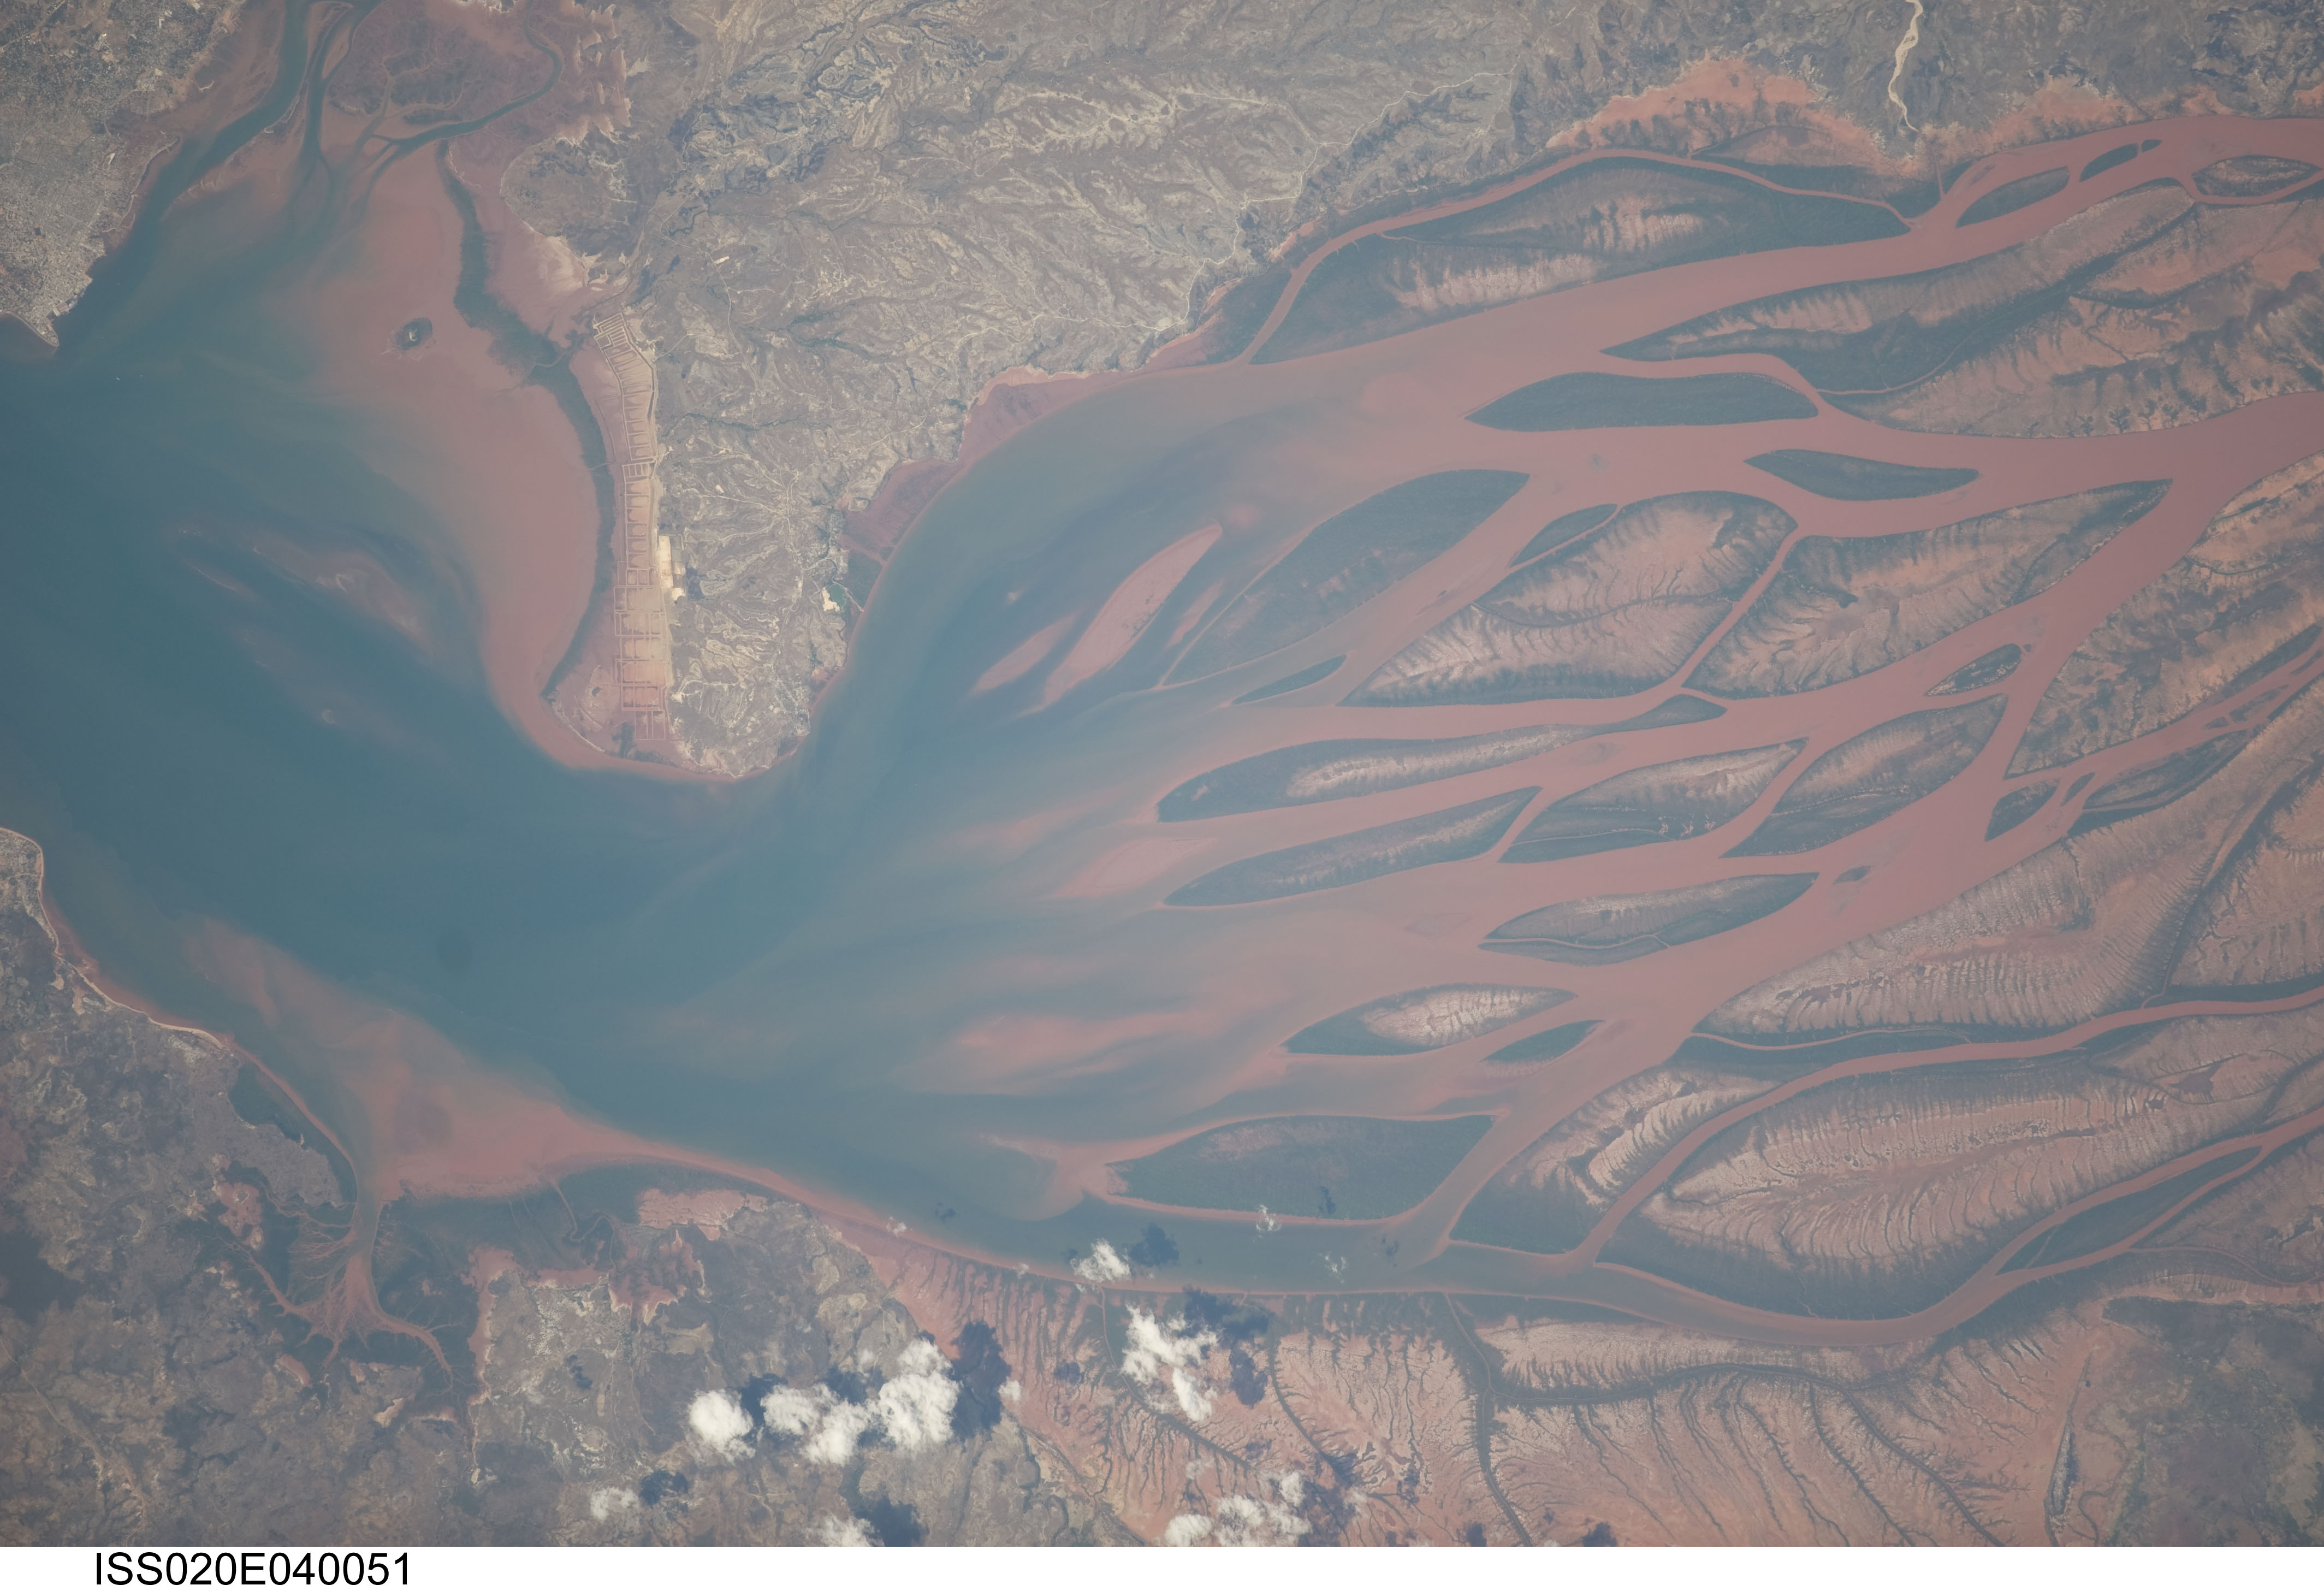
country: MADAGASCAR
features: BETSIBOKA R. ESTUARY, ISLANDS
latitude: -15.9
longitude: 46.4
